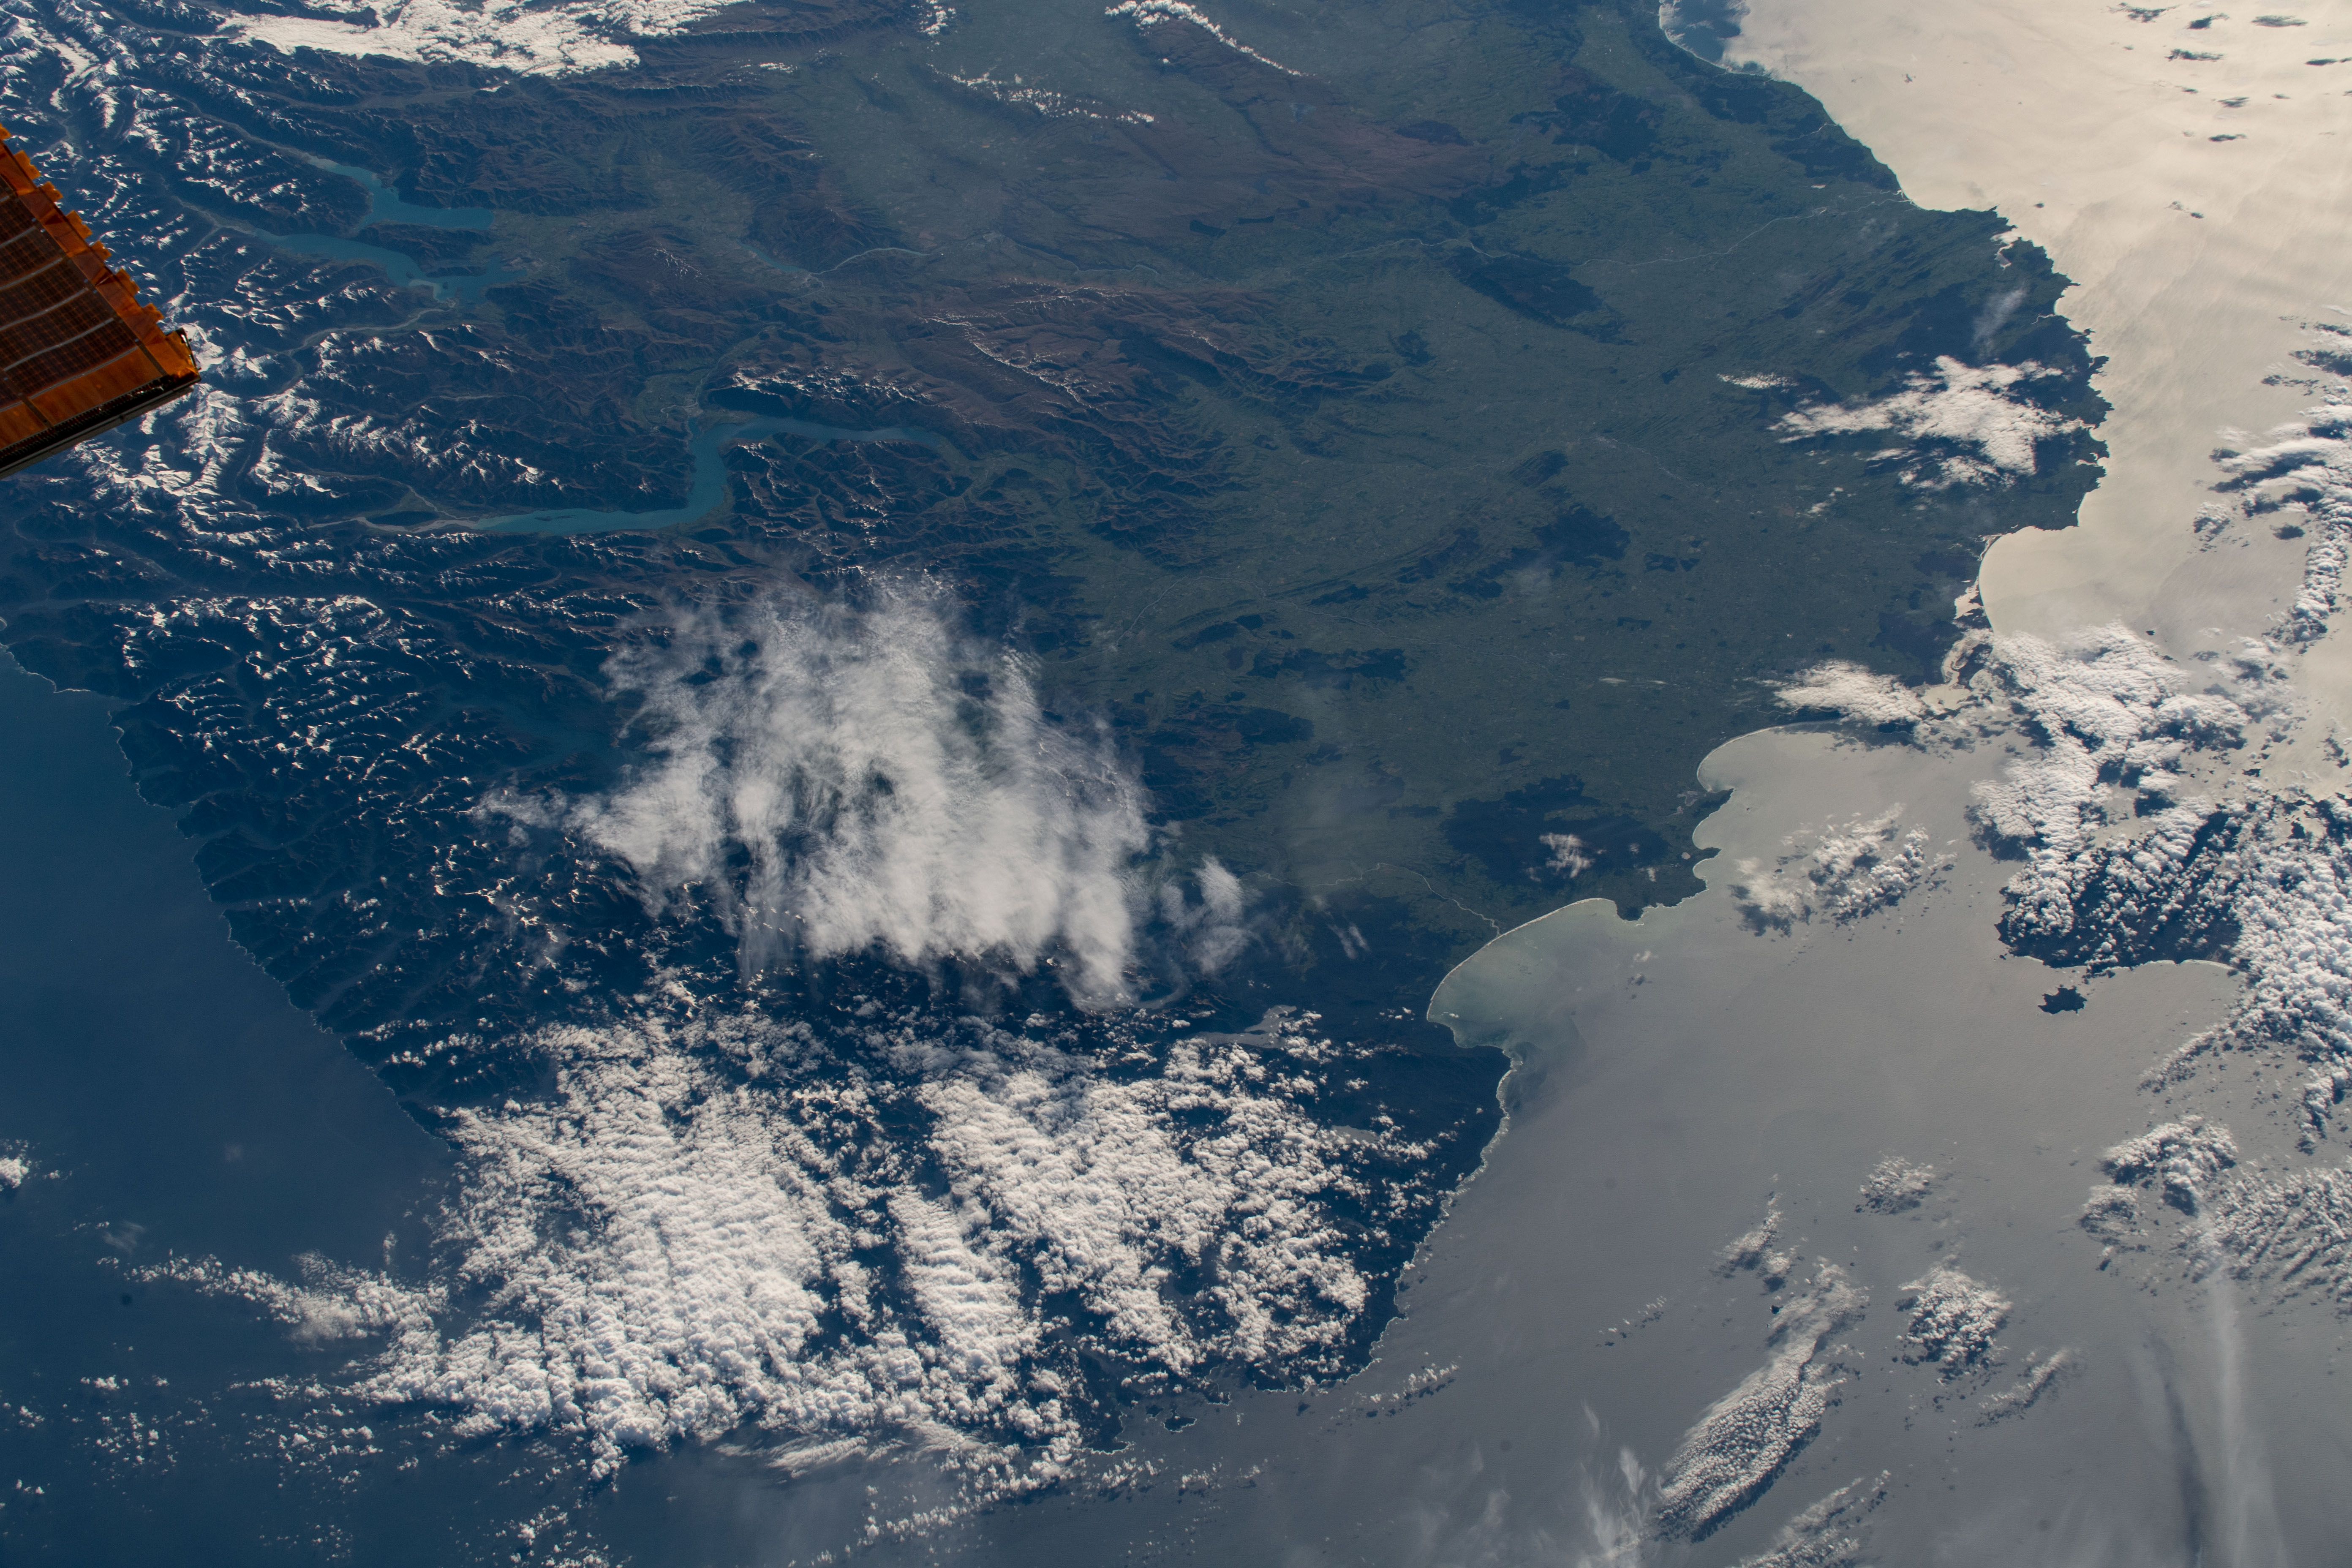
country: NEW ZEALAND-SI
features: SOUTH ISLAND, SOUTHERN ALPS MOUNTAINS, LAKE WAKATIPU
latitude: -45.8
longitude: 168.0
